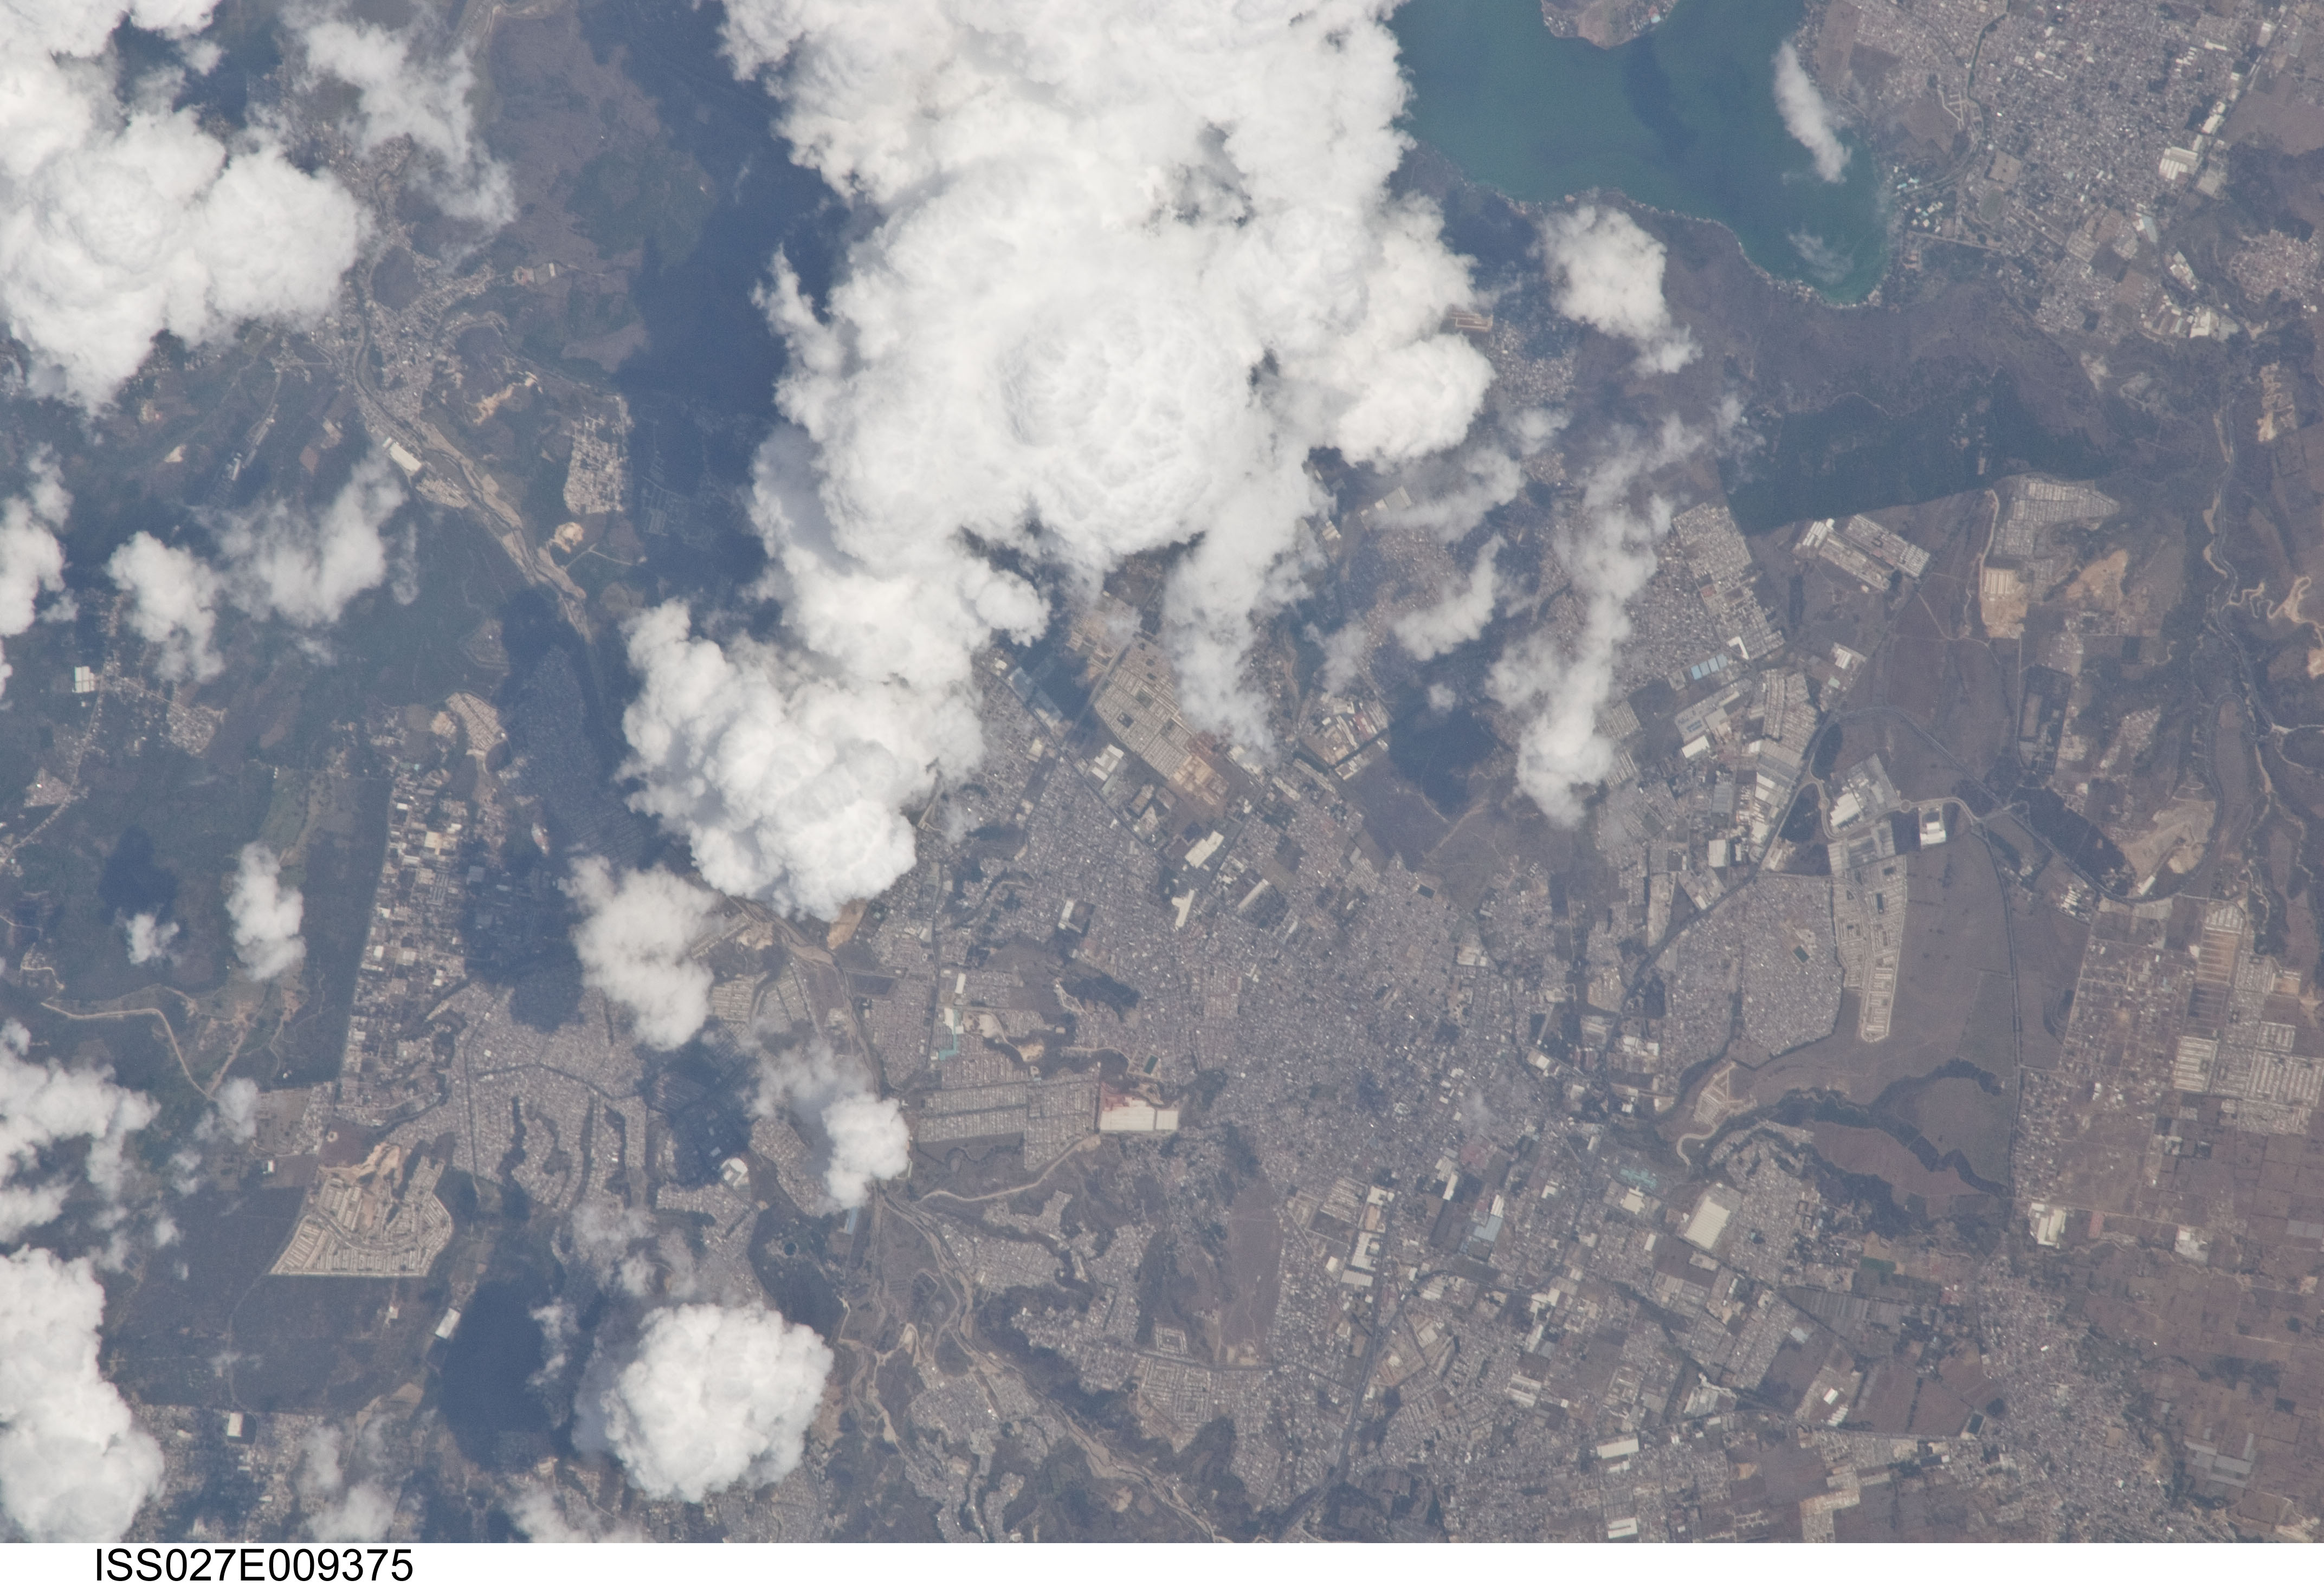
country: GUATEMALA
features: SOUTHWESTERN GUATAMALA CITY, RESERVOIR
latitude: 14.5
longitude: -90.6
